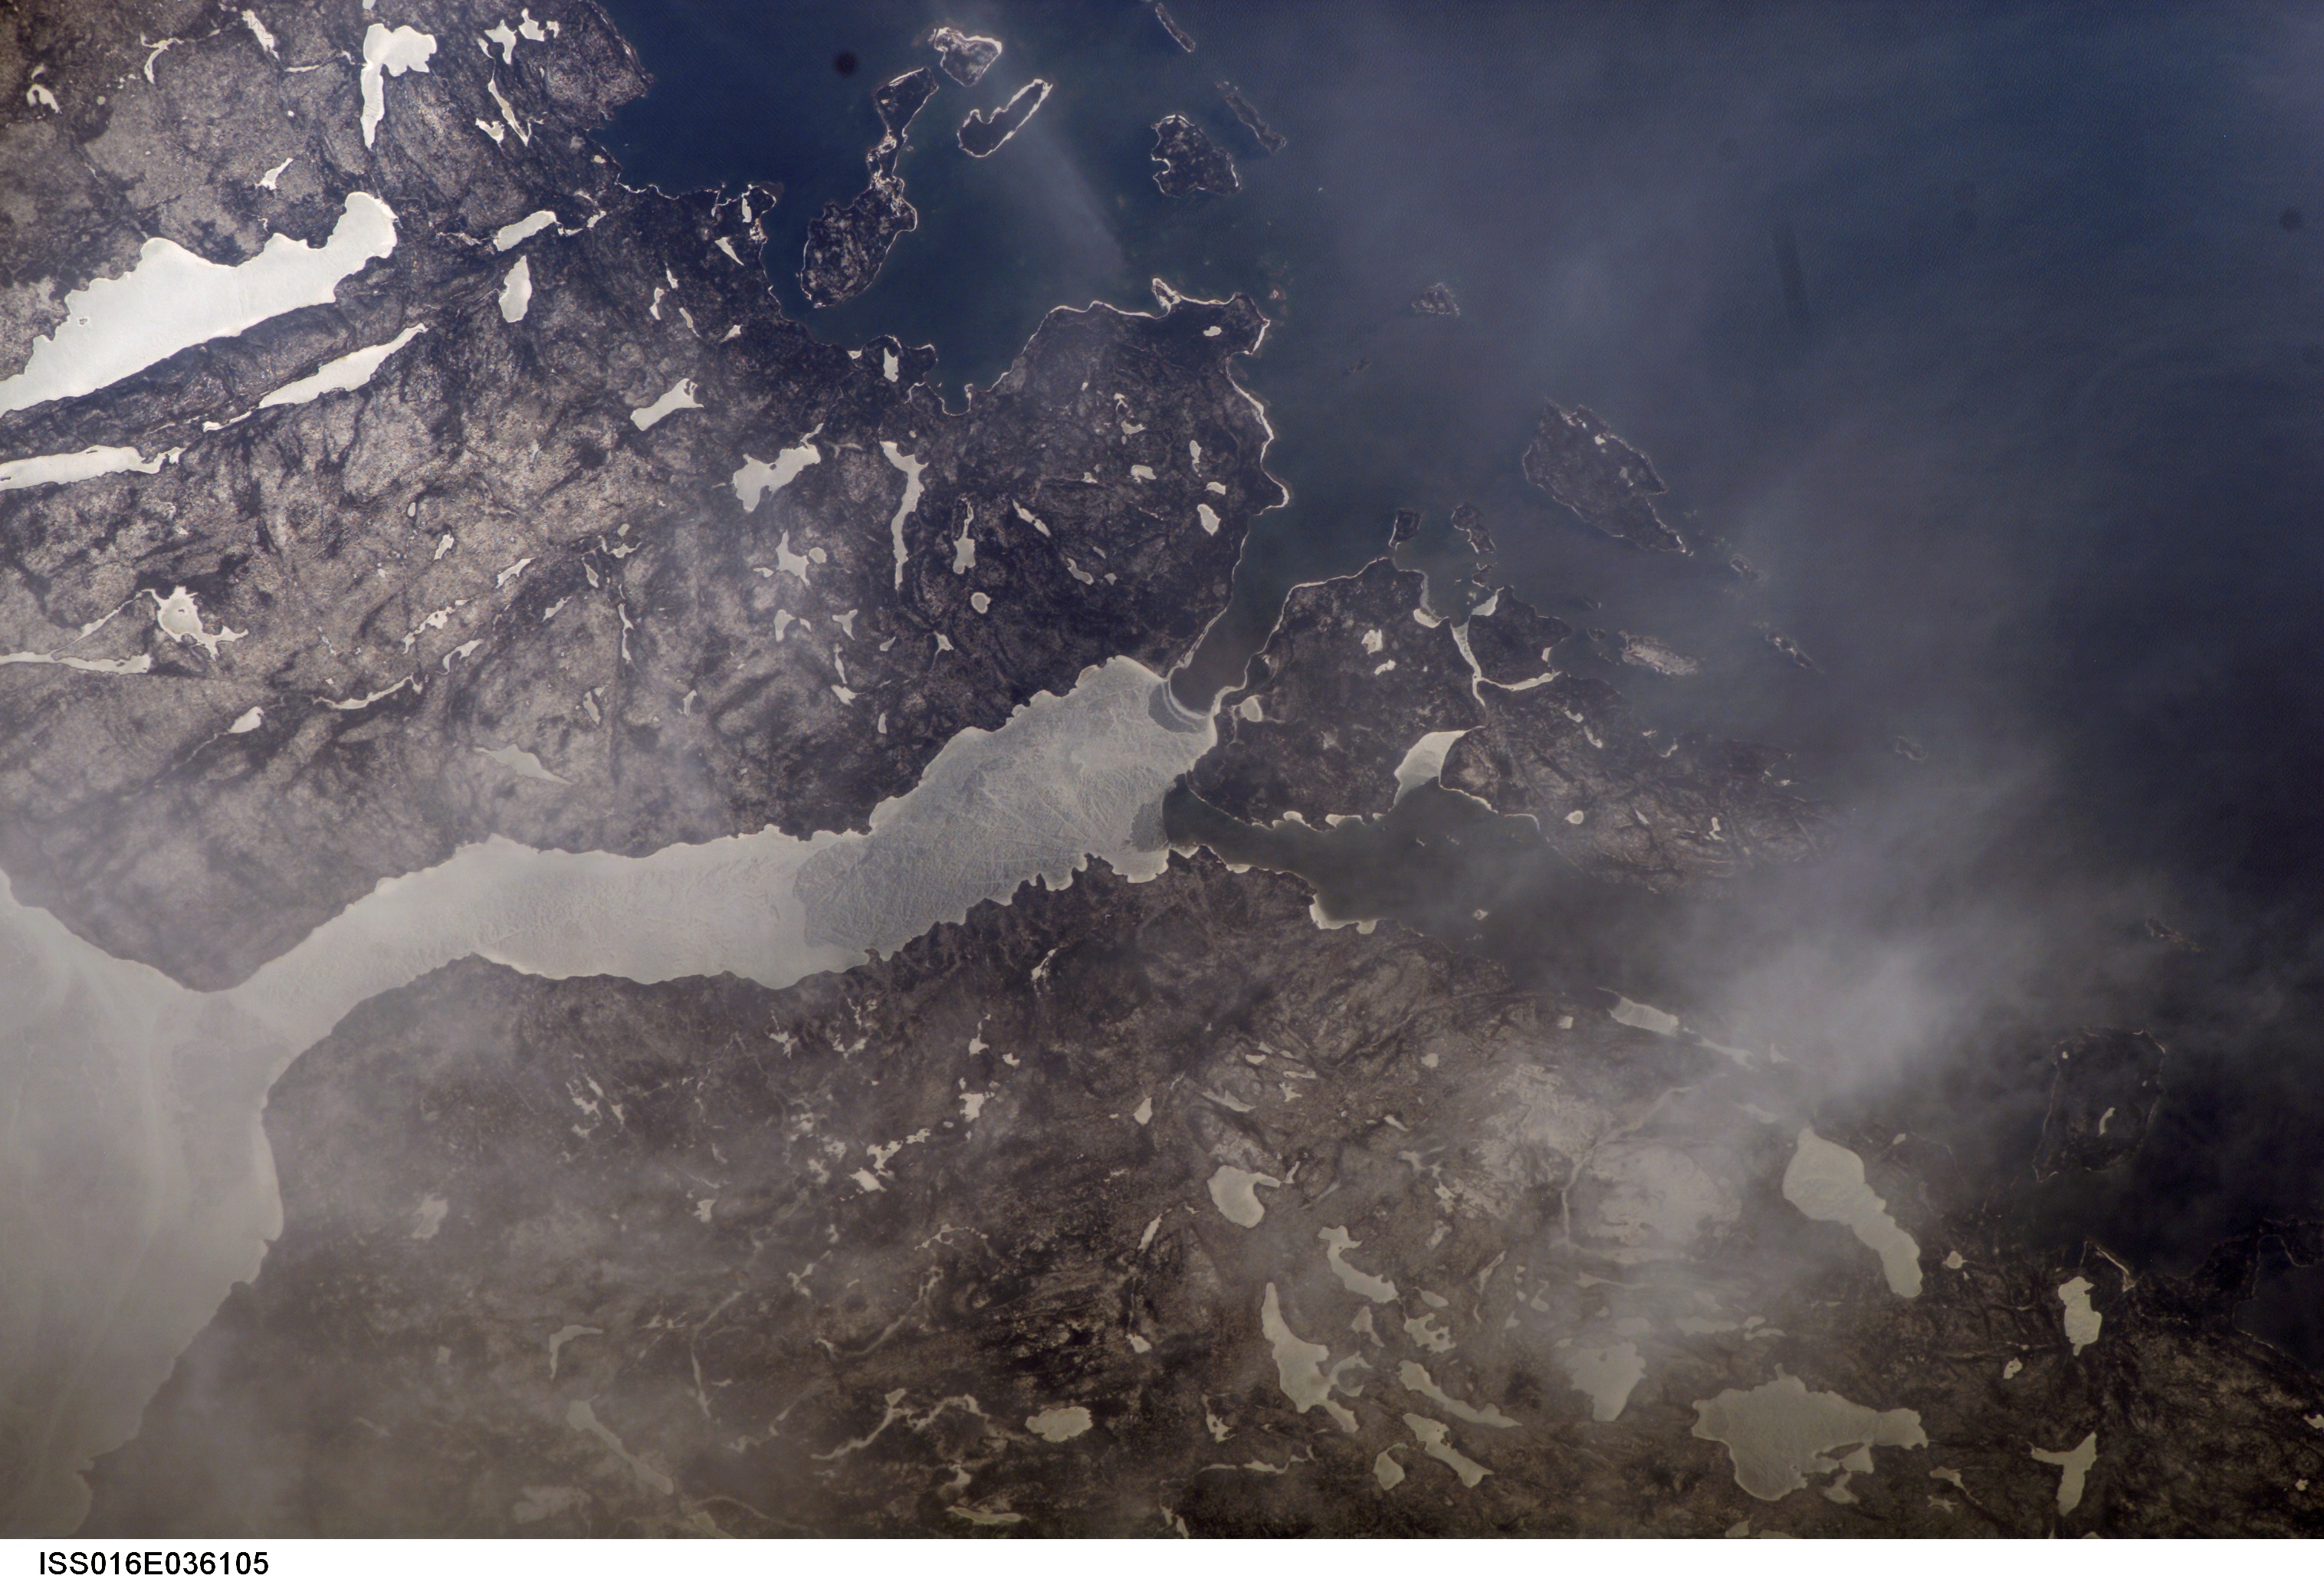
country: CANADA-O
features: ST. IGNACE ISLAND, L. SUPERIOR
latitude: 48.7
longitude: -88.1
